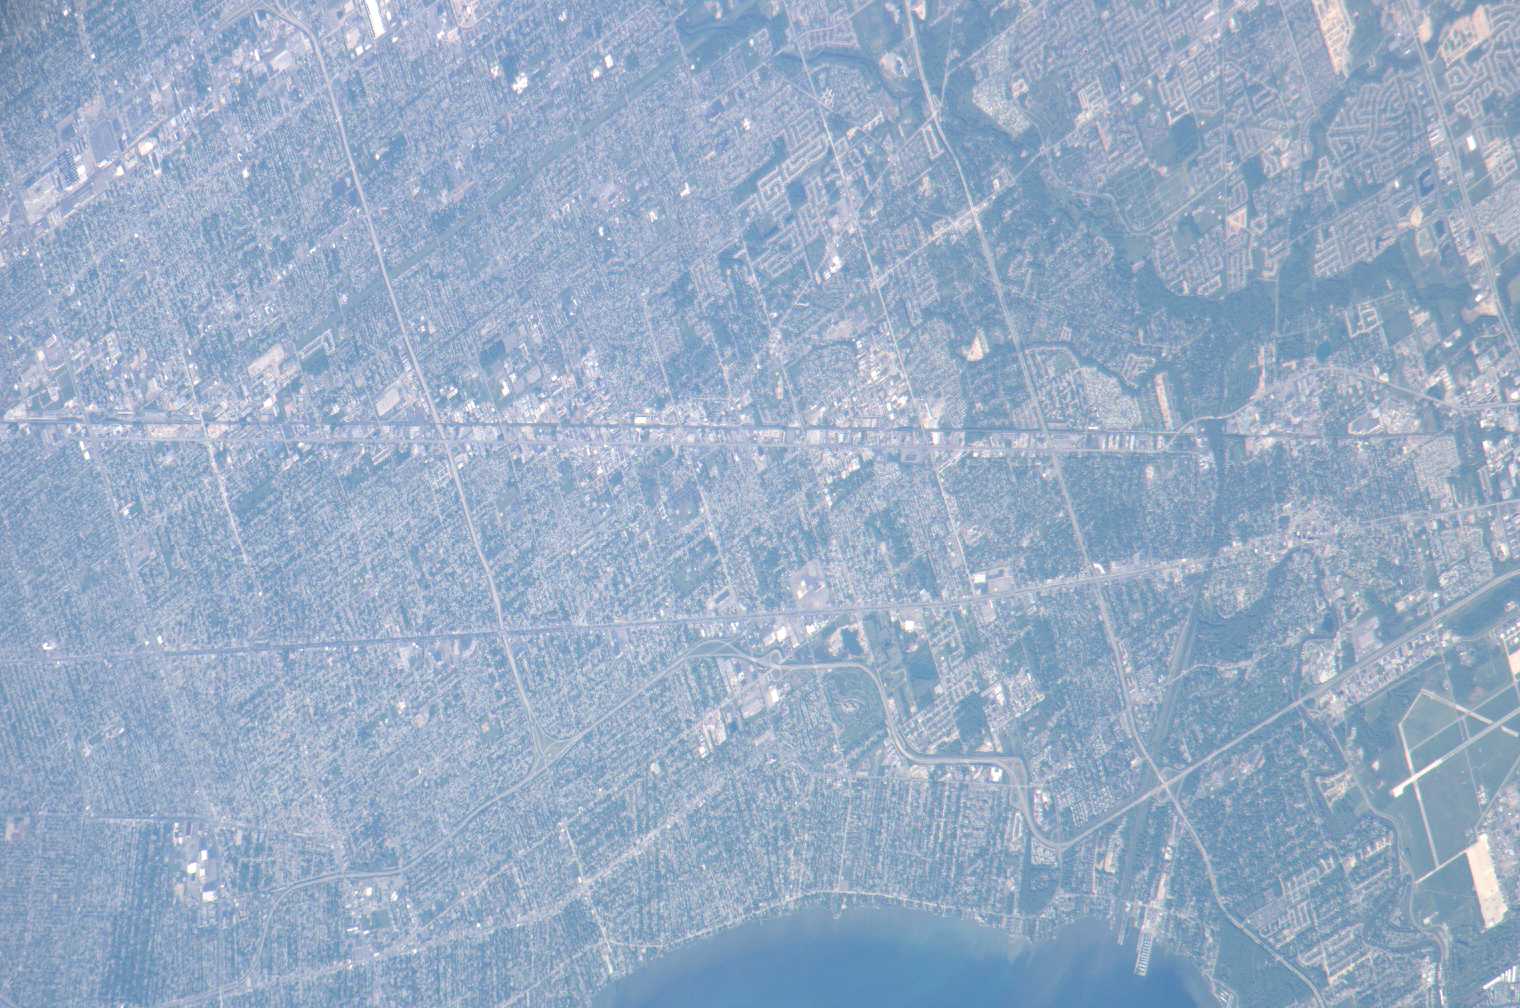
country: USA-MICHIGAN
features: FRASER, MOUNT CLEMENS, LAKESIDE
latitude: 42.5
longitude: -82.9
